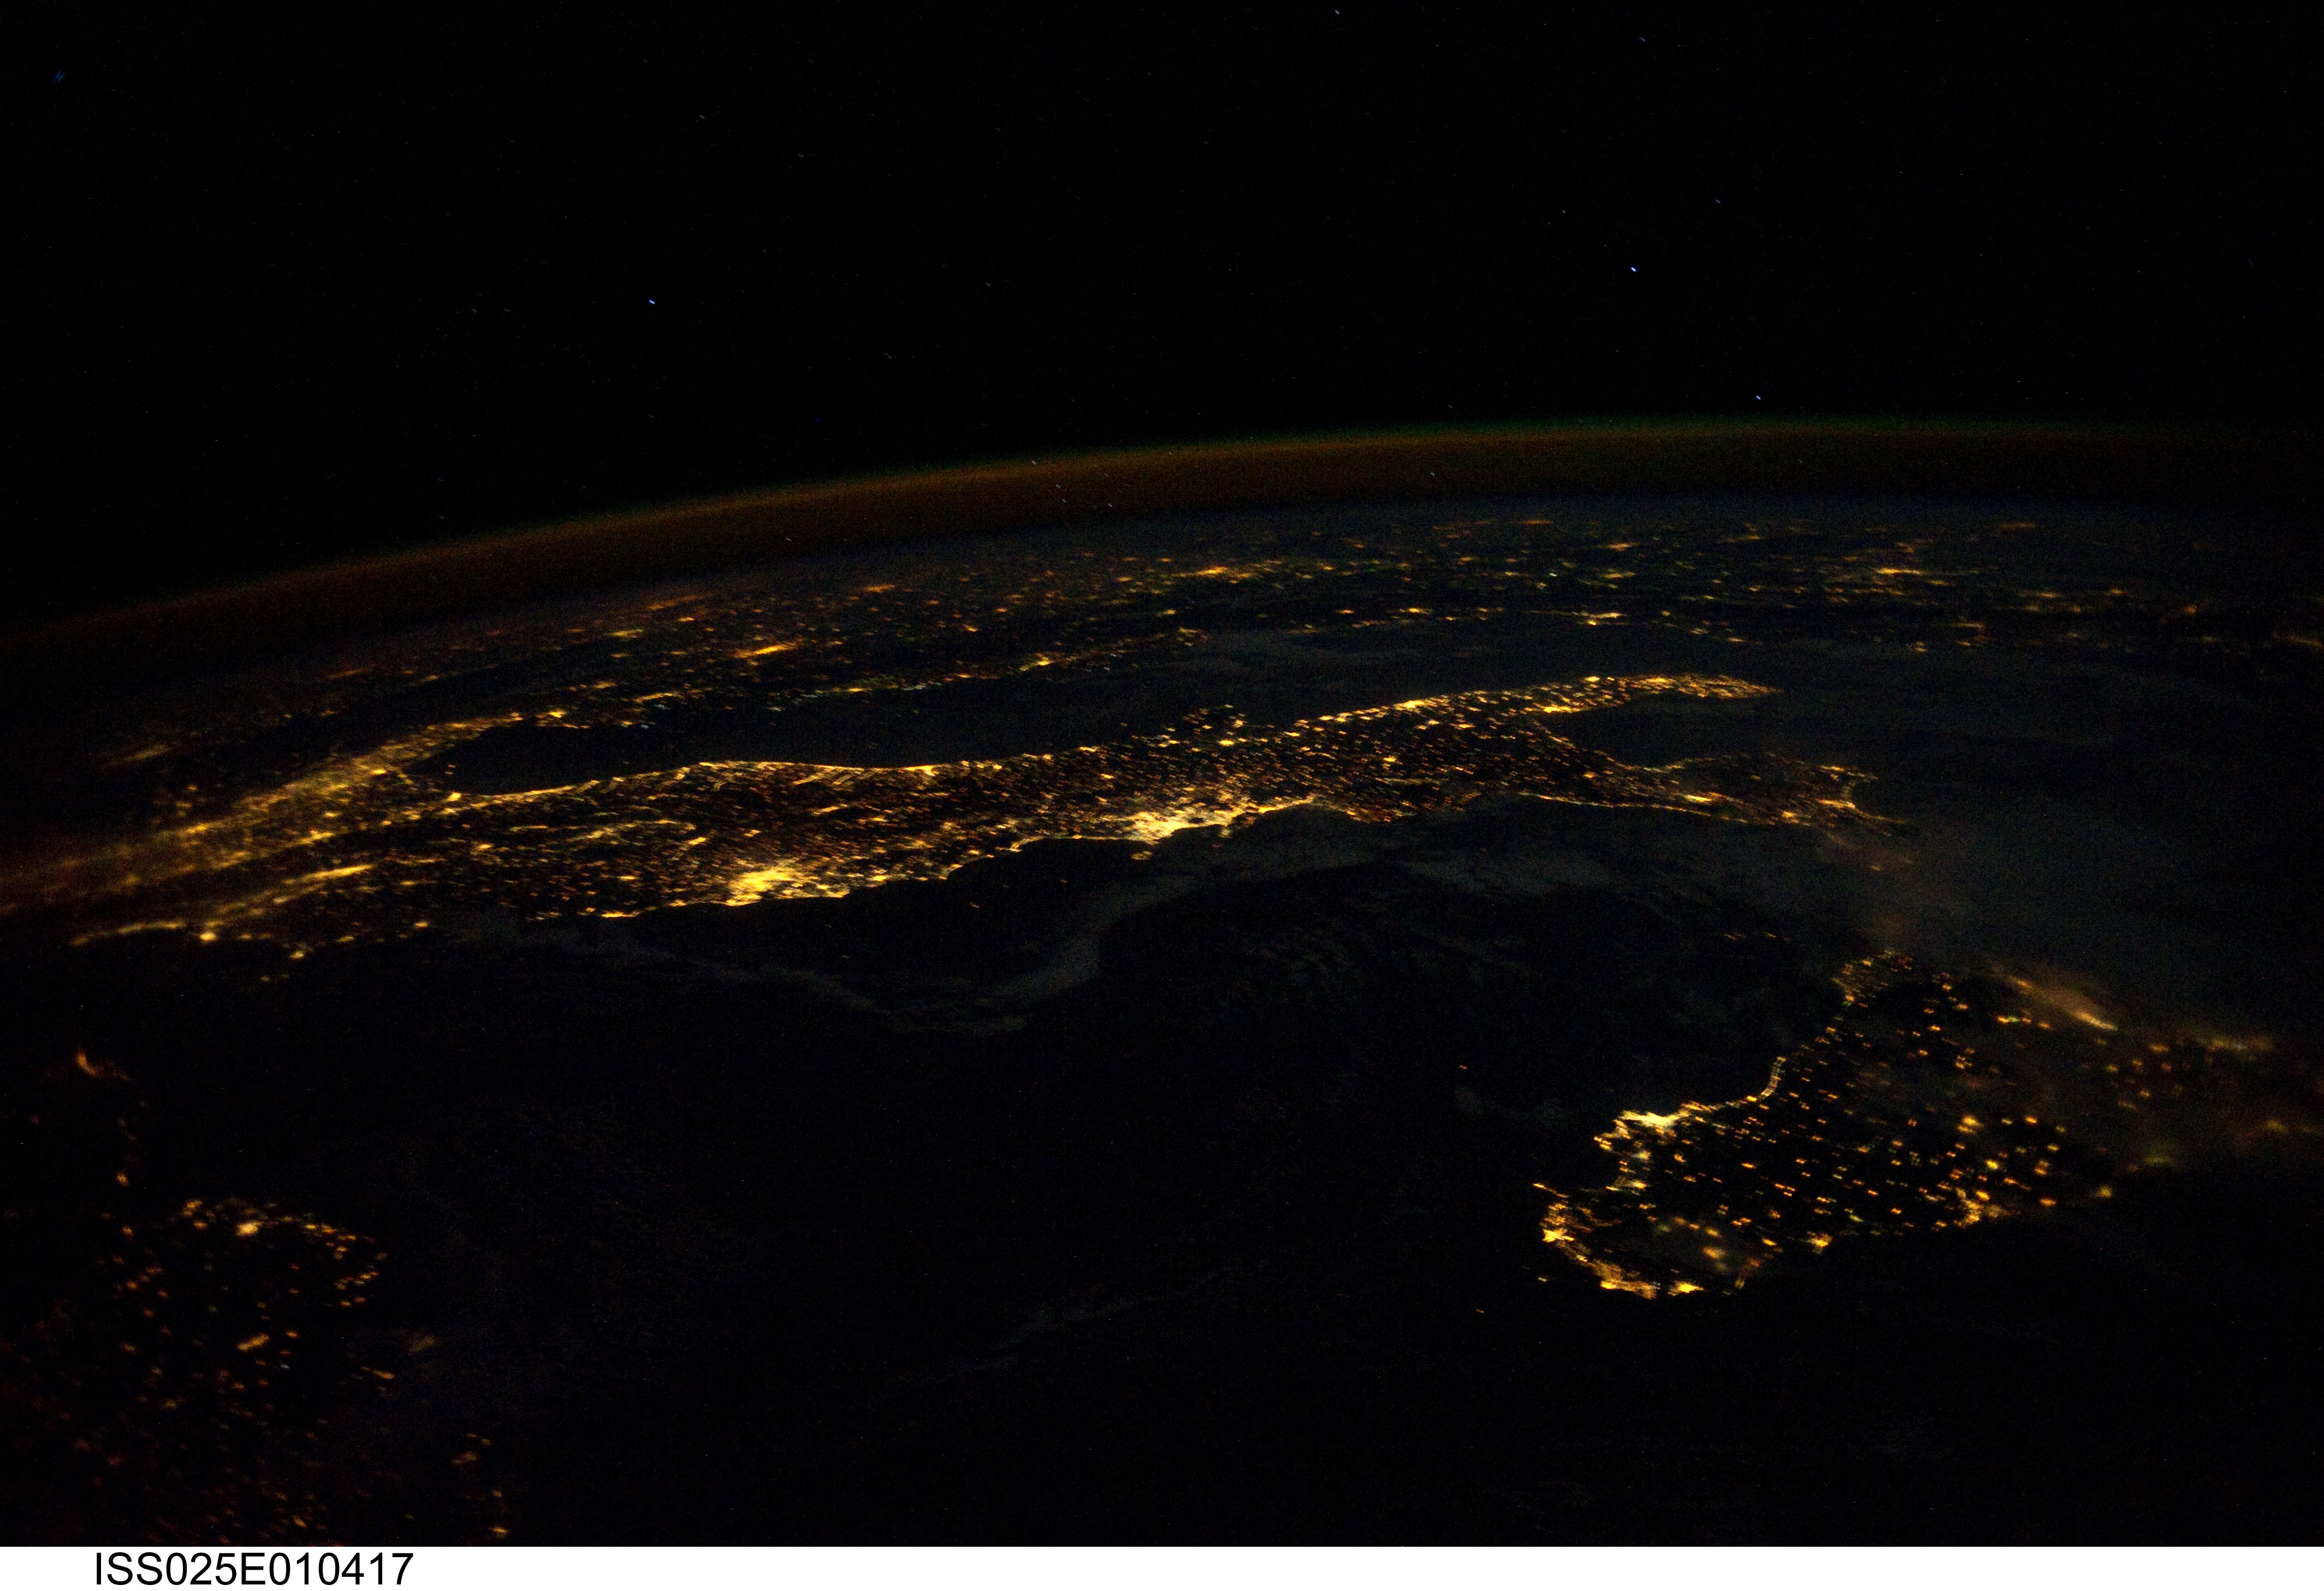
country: ITALY
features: ITALIAN PEN., SICILY, SARDINIA, AT NIGHT
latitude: 40.5
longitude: 14.5
